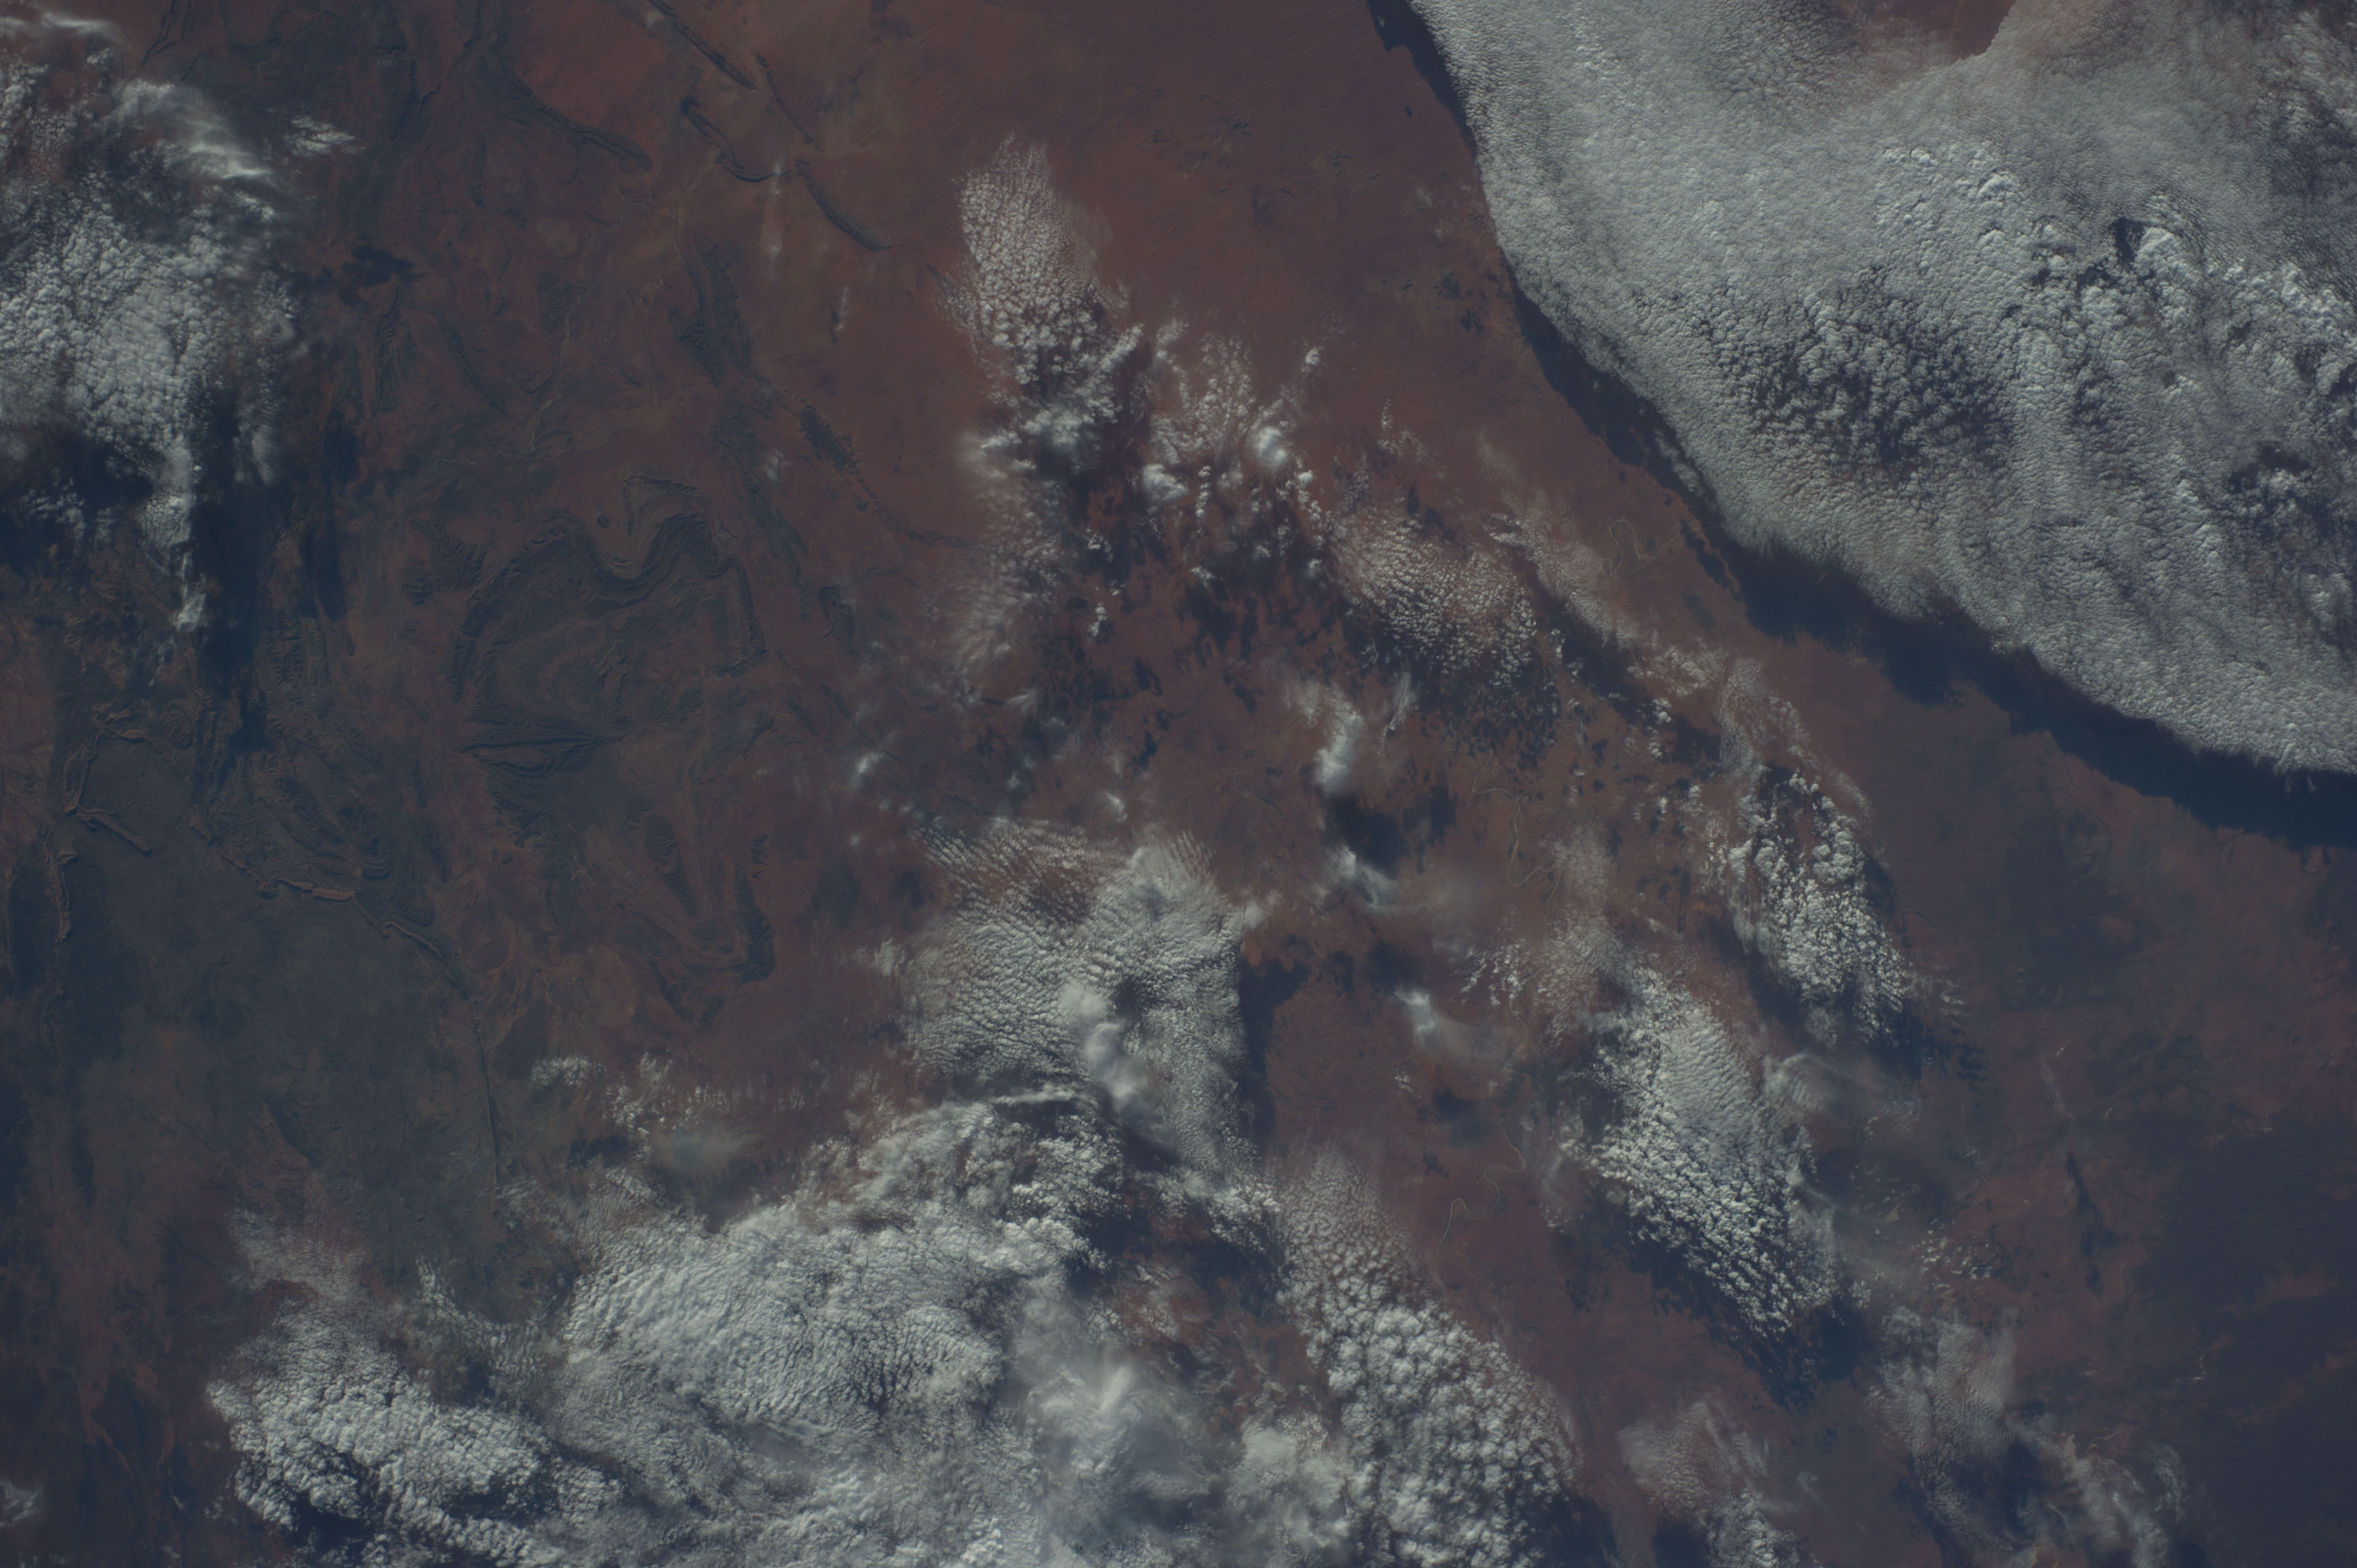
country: AUSTRALIA-NT
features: MACDONNEL RA., CENTRAL AUSTRALIA
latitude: -24.5
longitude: 134.0
